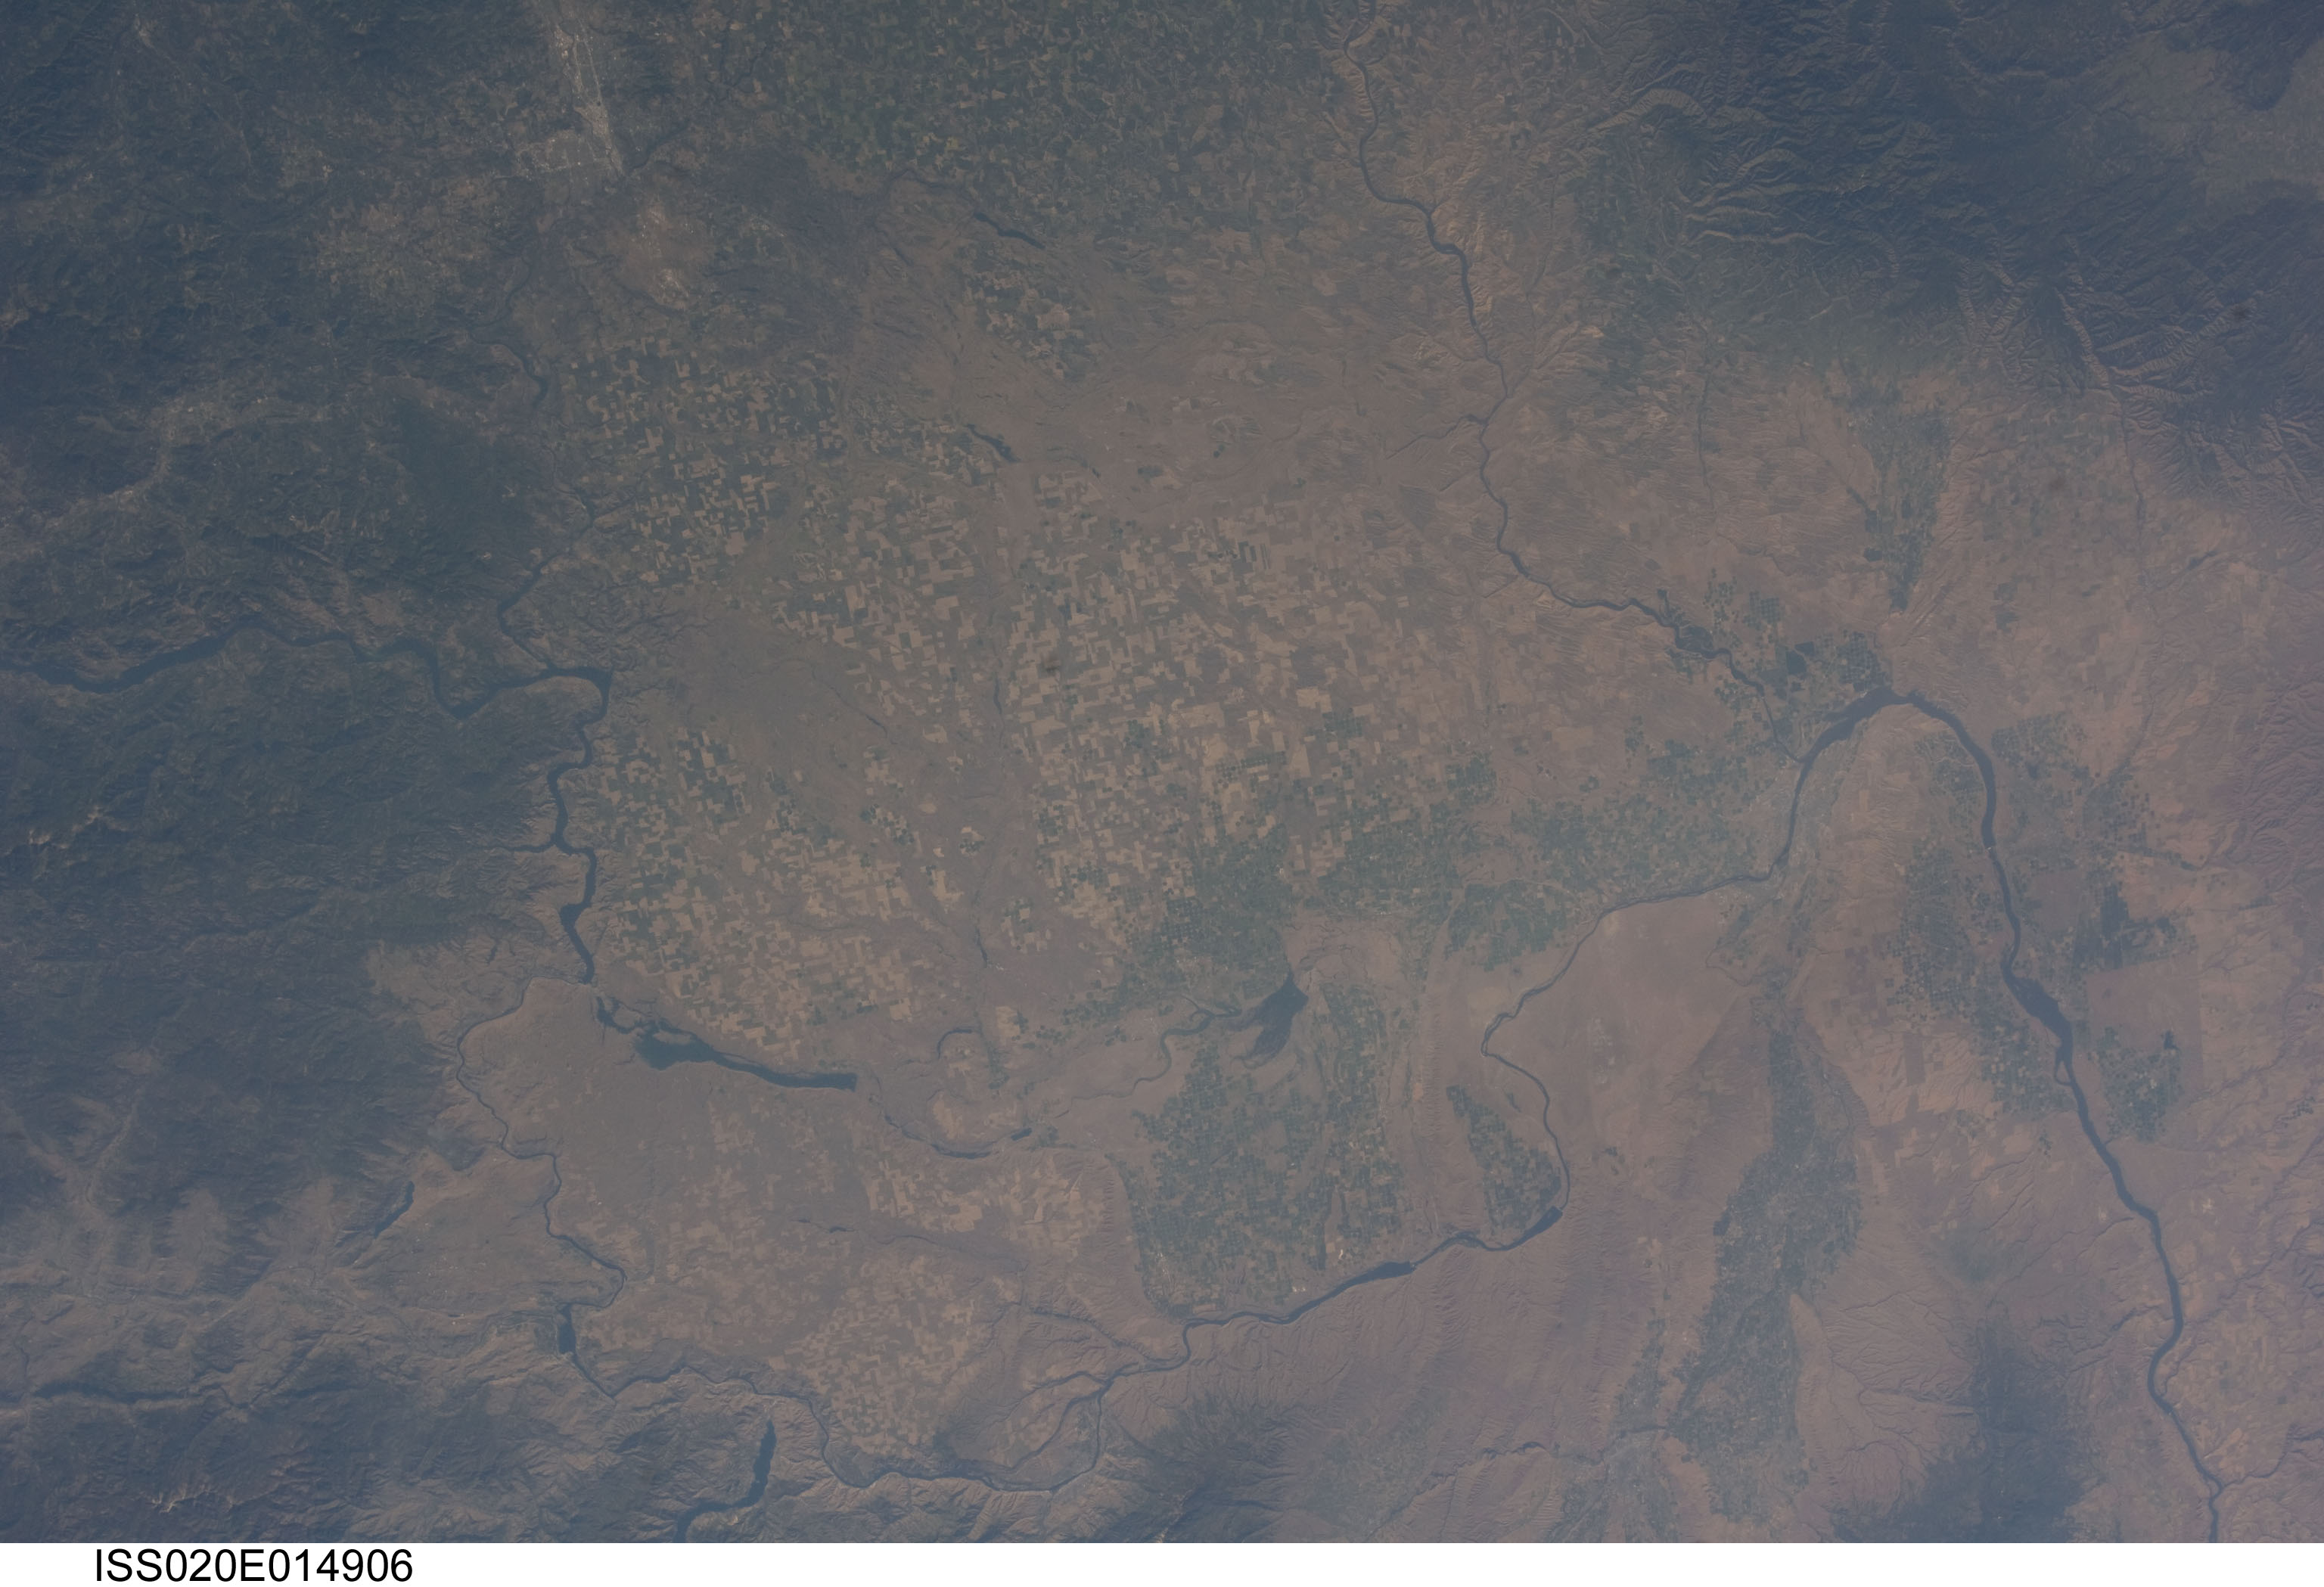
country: USA-WASHINGTON
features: BANKS LAKE,COLUMBIA RIVER,EPHRATA,LAKE CHELAN,ELLENSBURG,SNAKE RIVER,MOSES LAKE,SPOKANE,KENNEWICK,WANAPUM LAKE,LAKE PATEROS,YAKIMA RIVER
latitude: 47.0
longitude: -119.0
